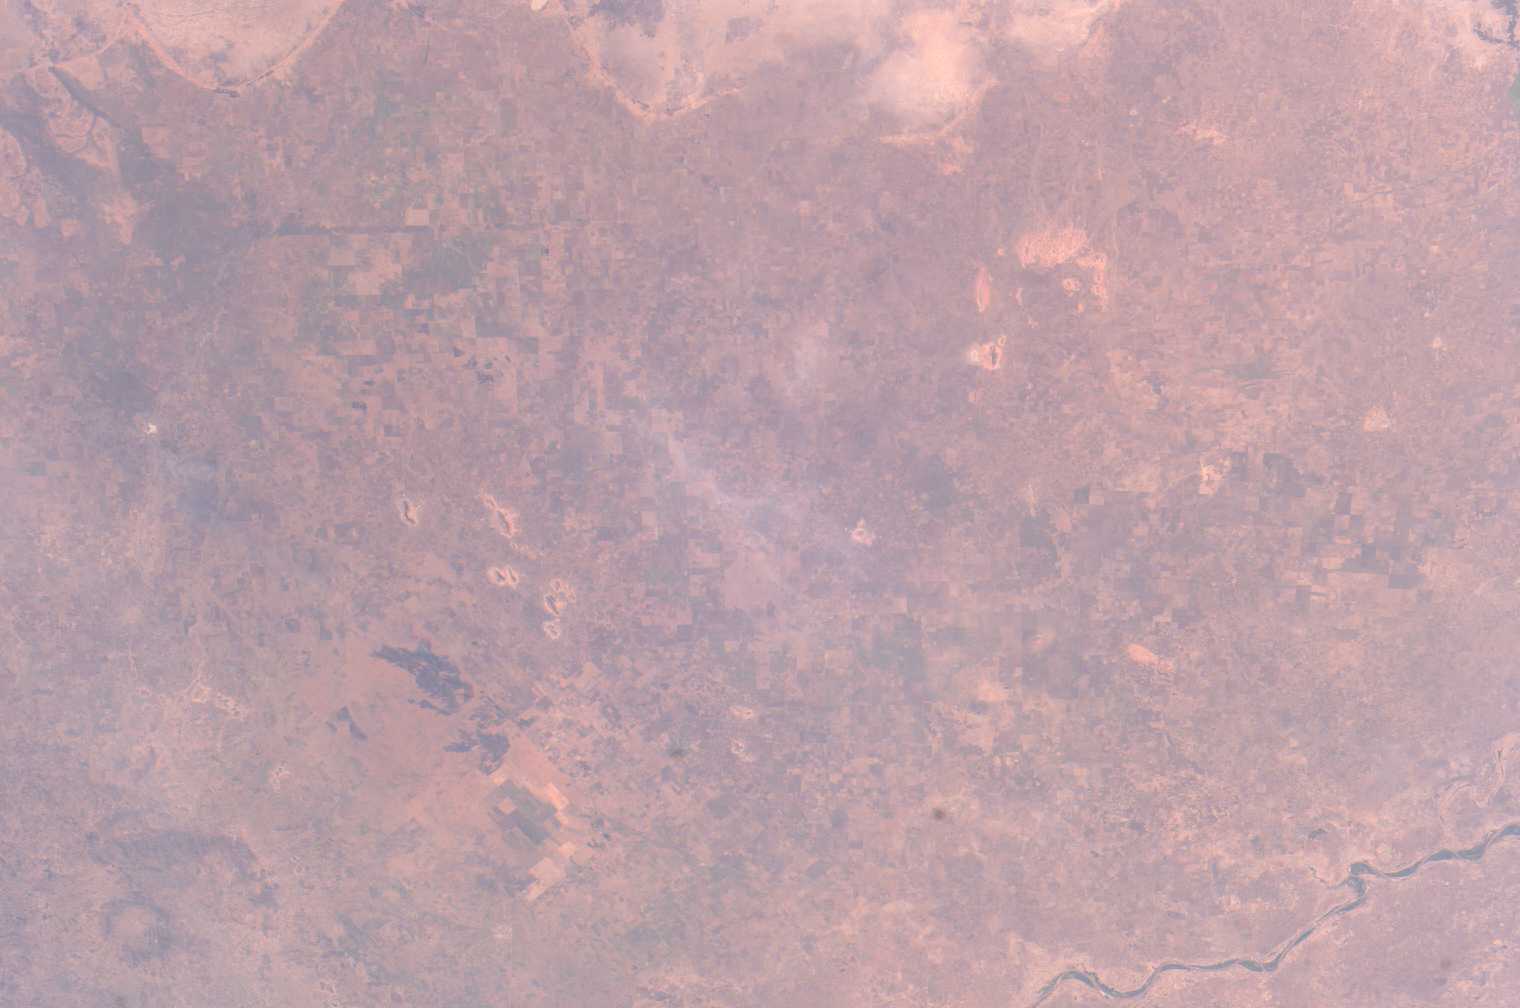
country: SUDAN
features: AGR., NILE TERRACES, BLUE NILE
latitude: 12.5
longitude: 33.5
